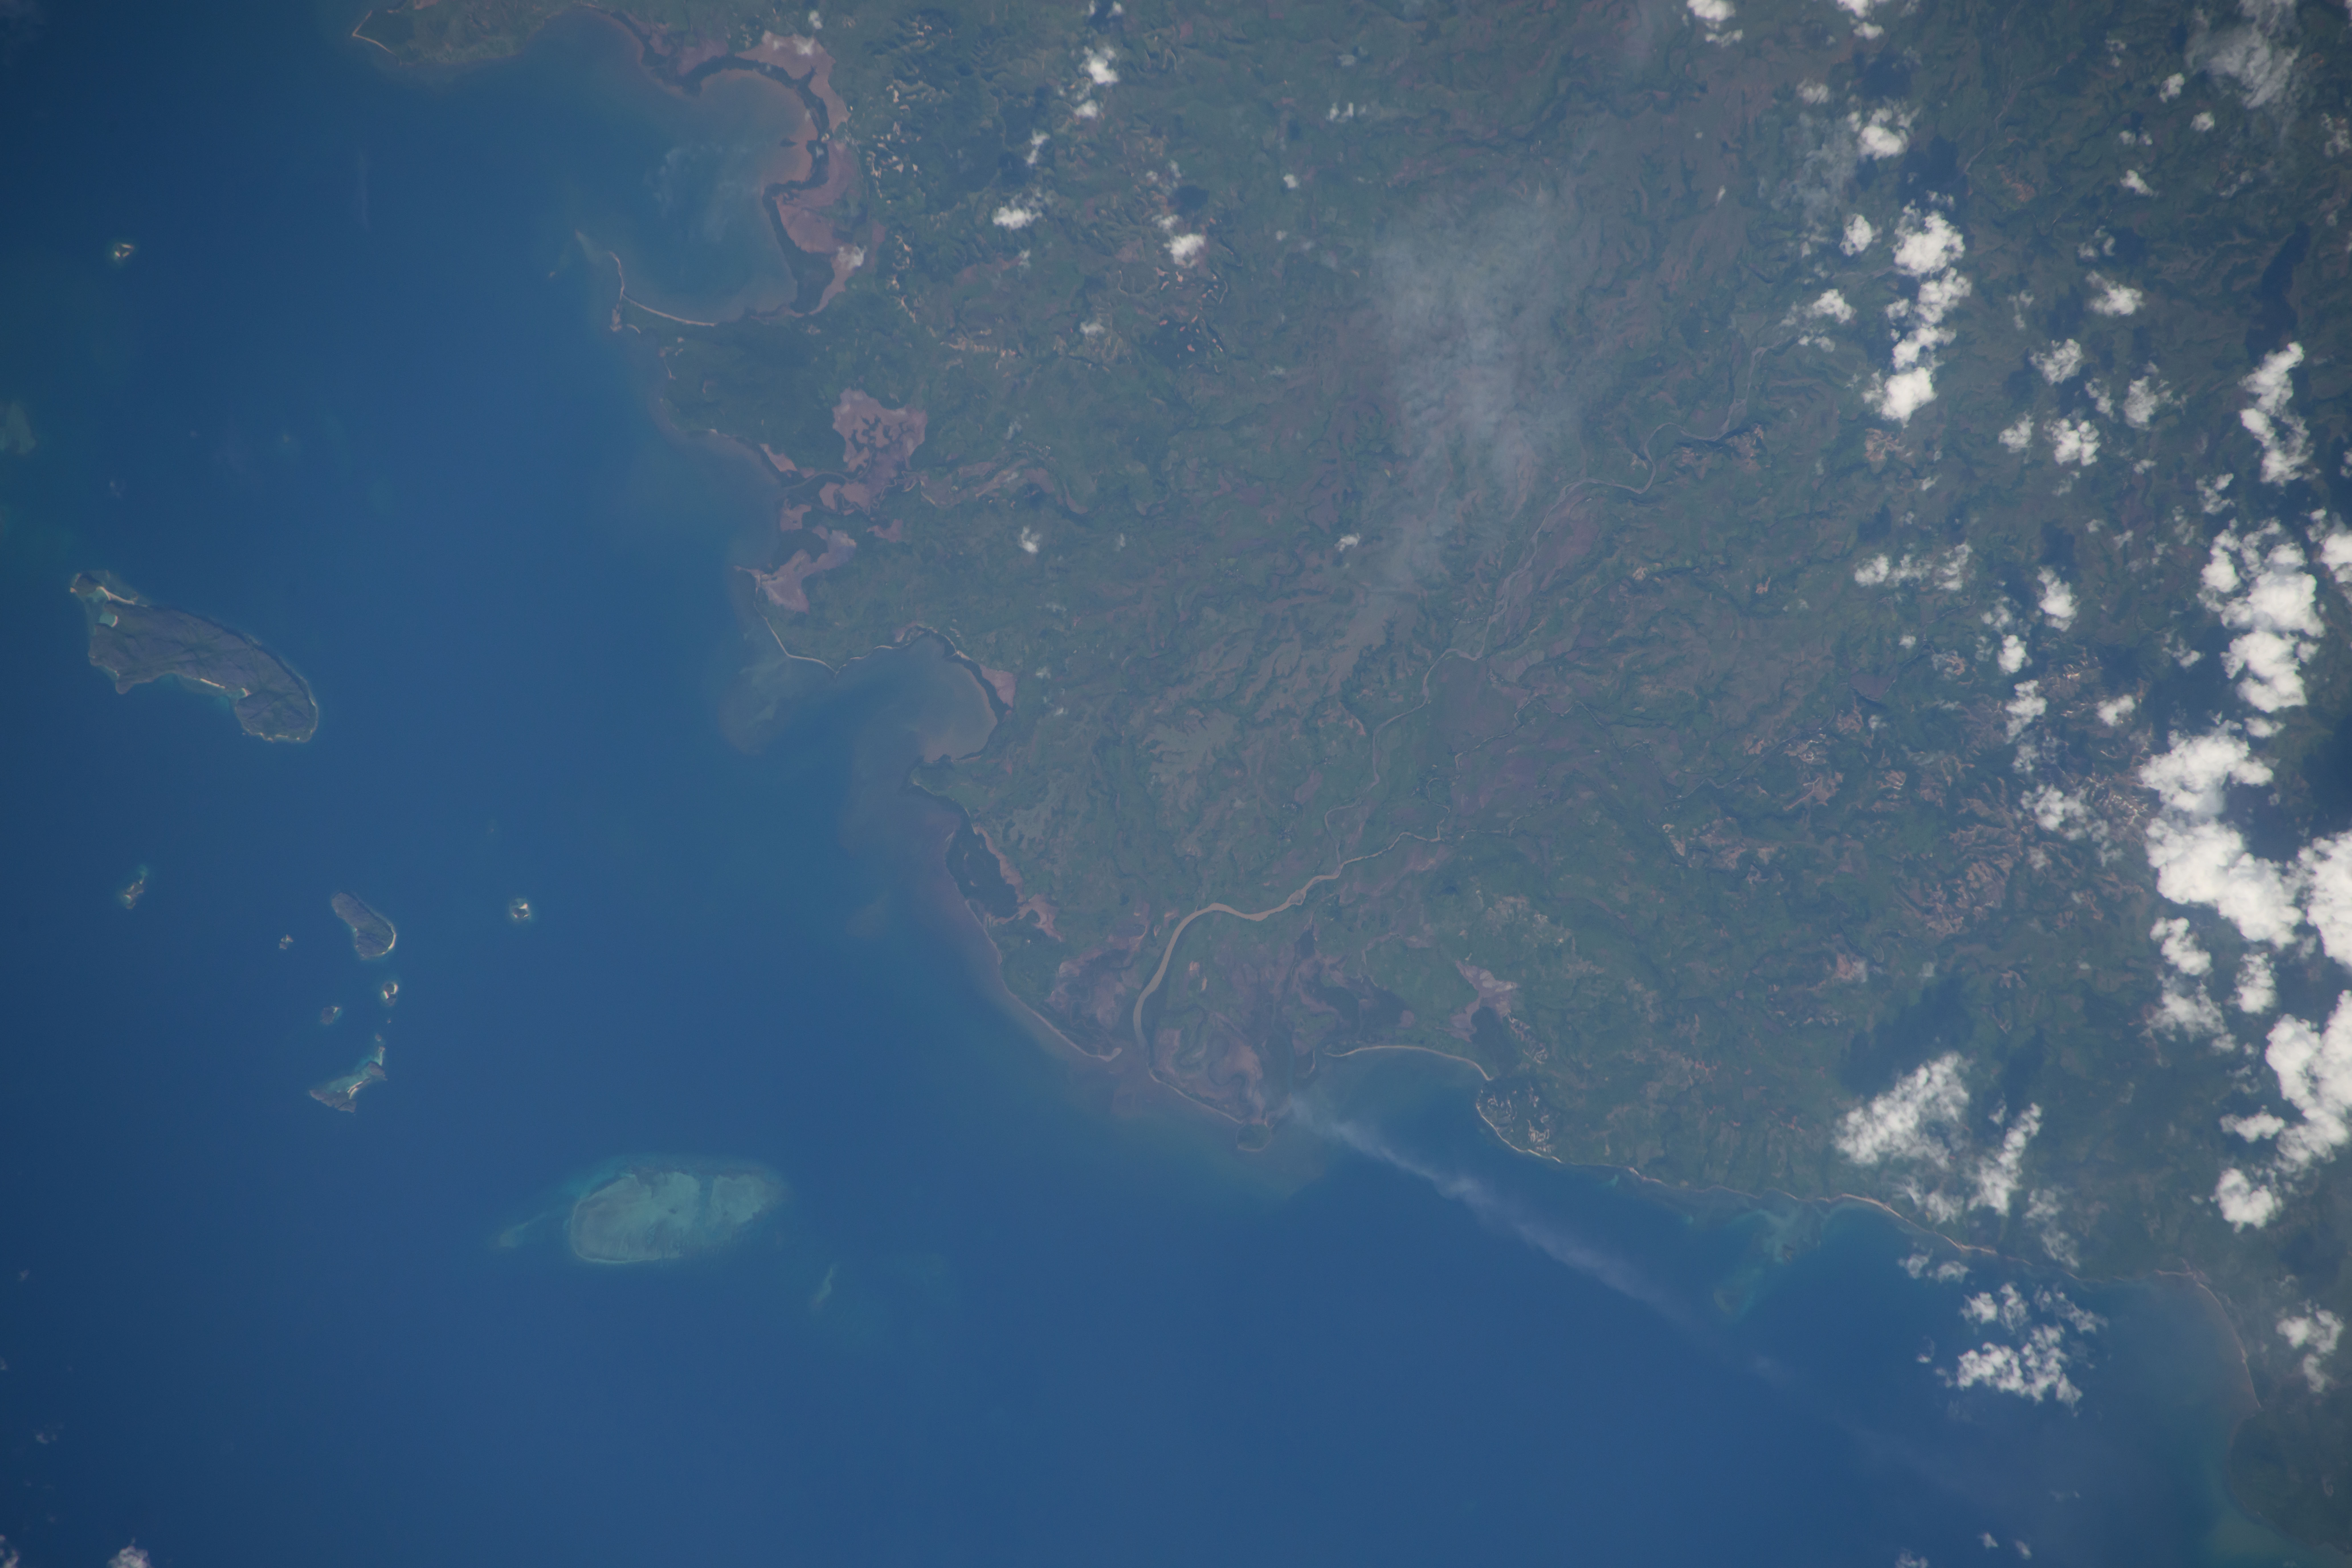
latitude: -12.3
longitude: 49.1
